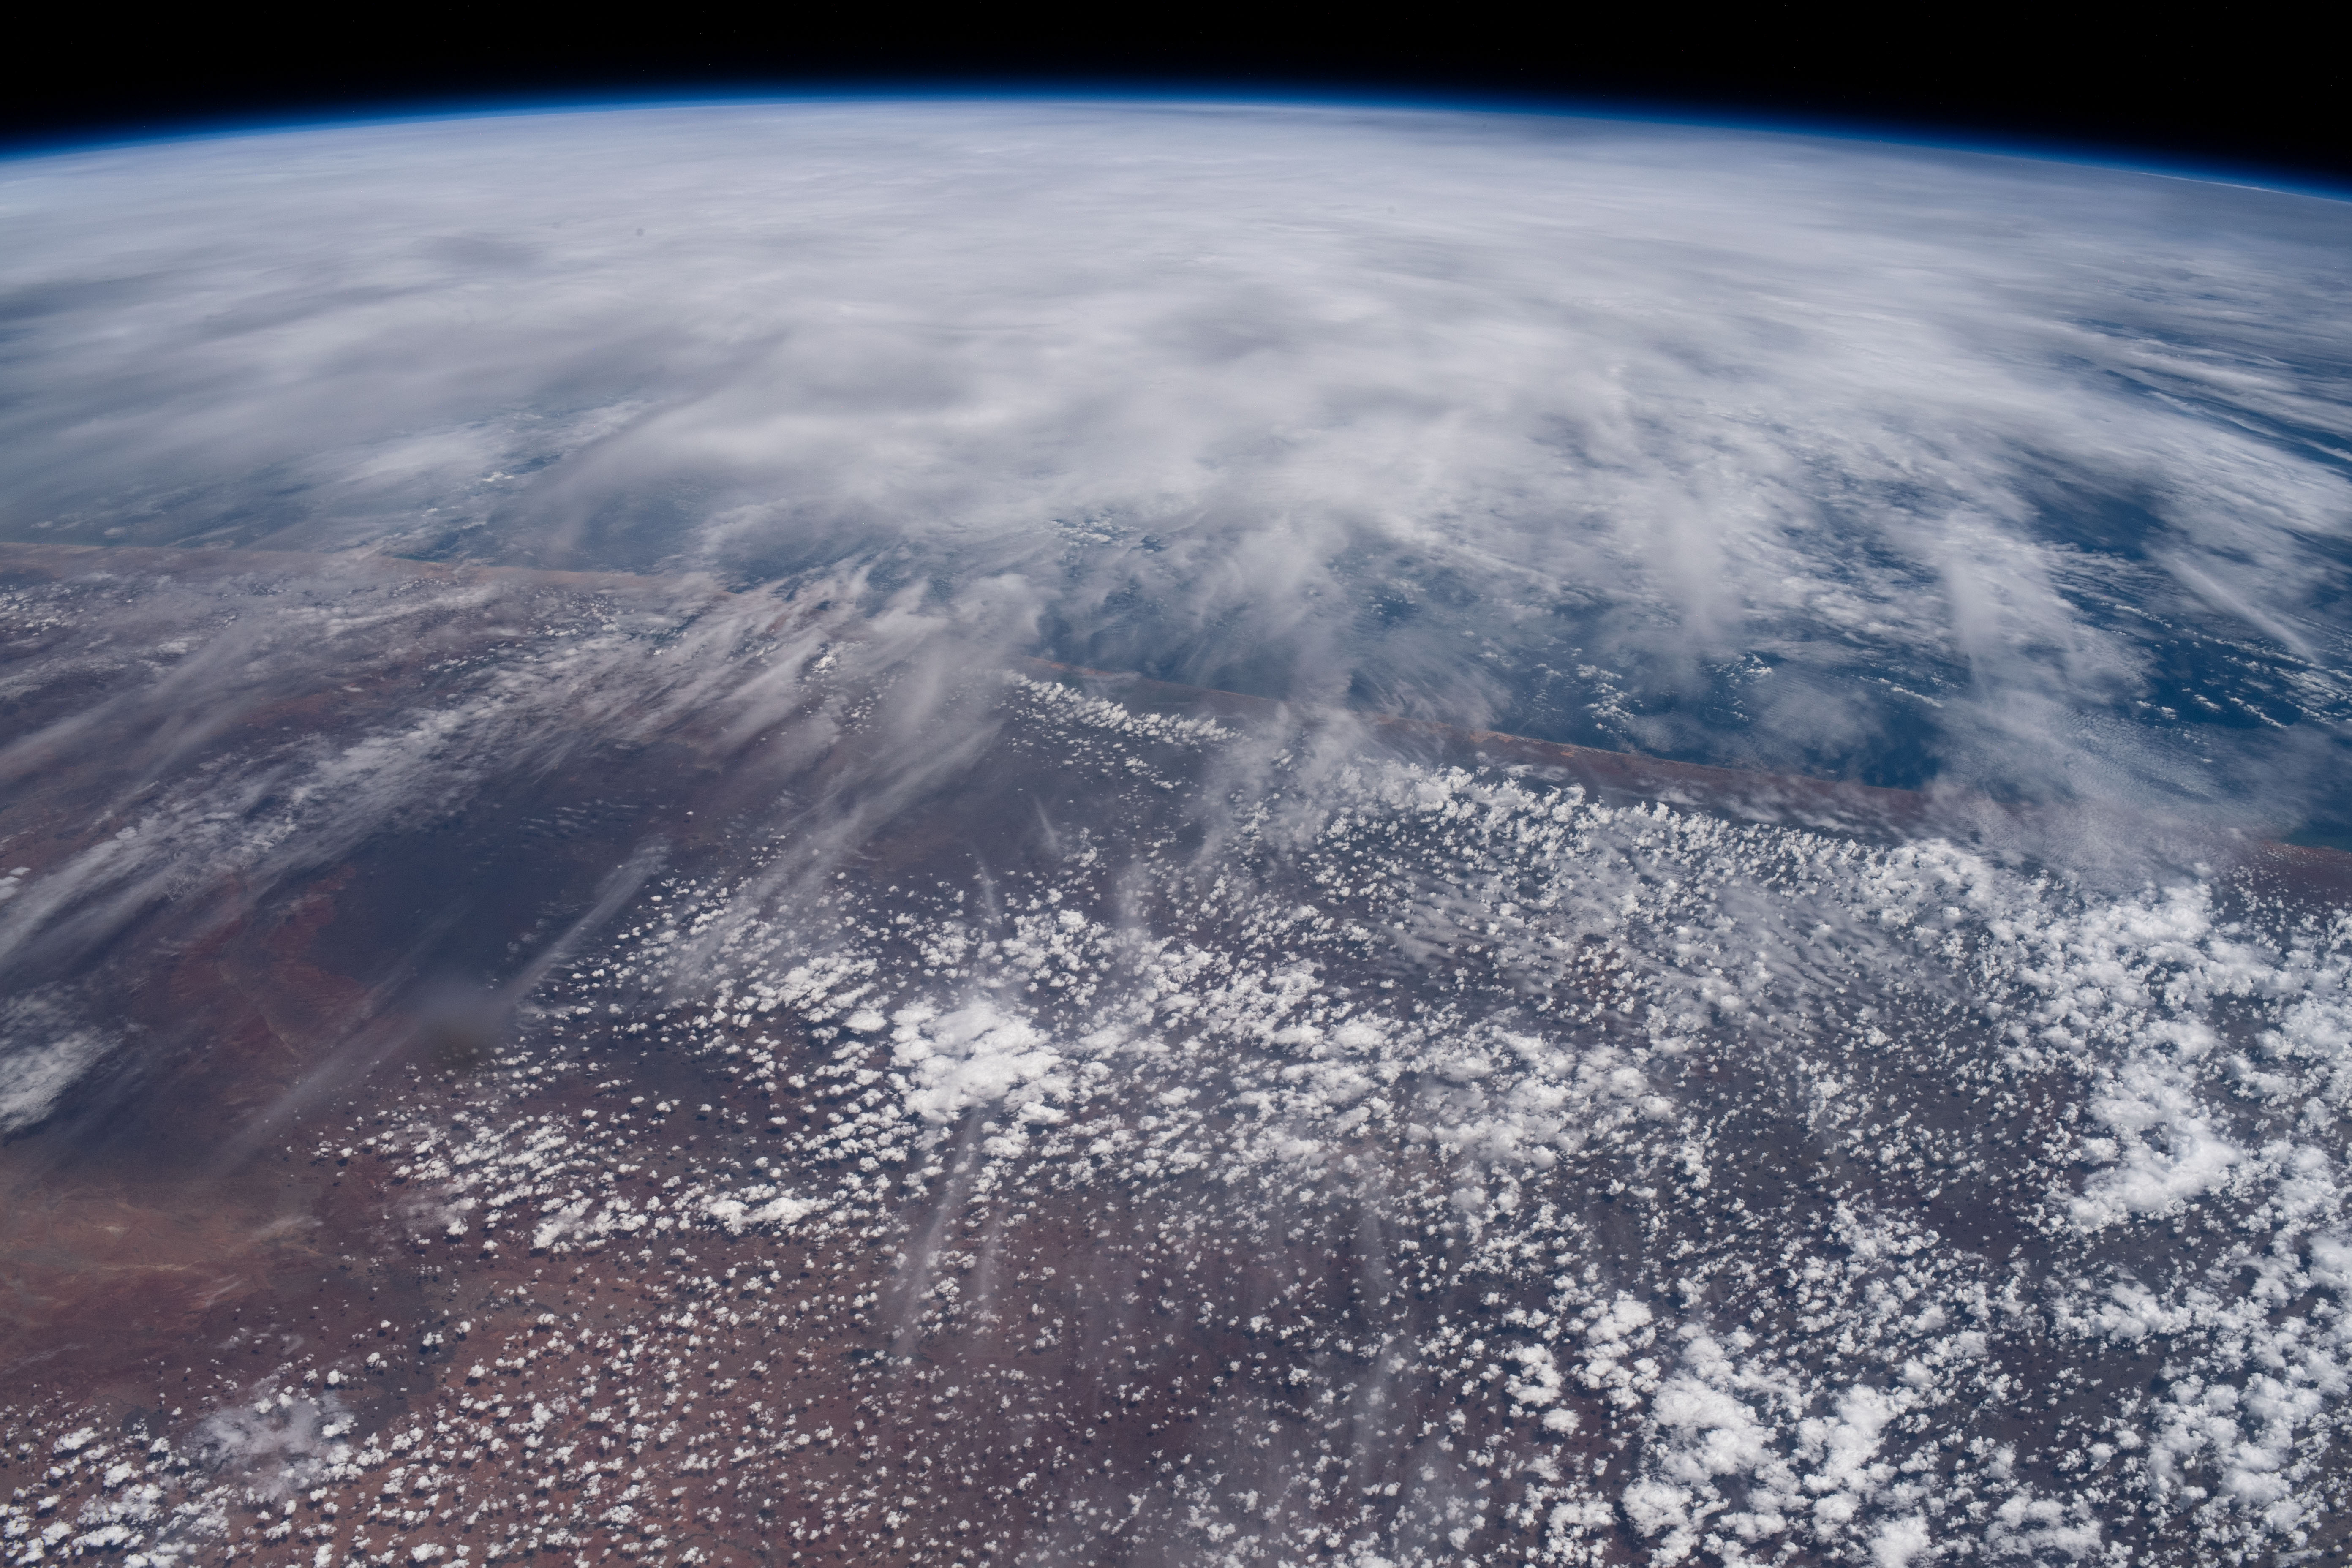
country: SOMALIA
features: HORN OF AFRICA, INDIAN OCEAN, SOMALI PLATEAU
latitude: 2.0
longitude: 44.5
